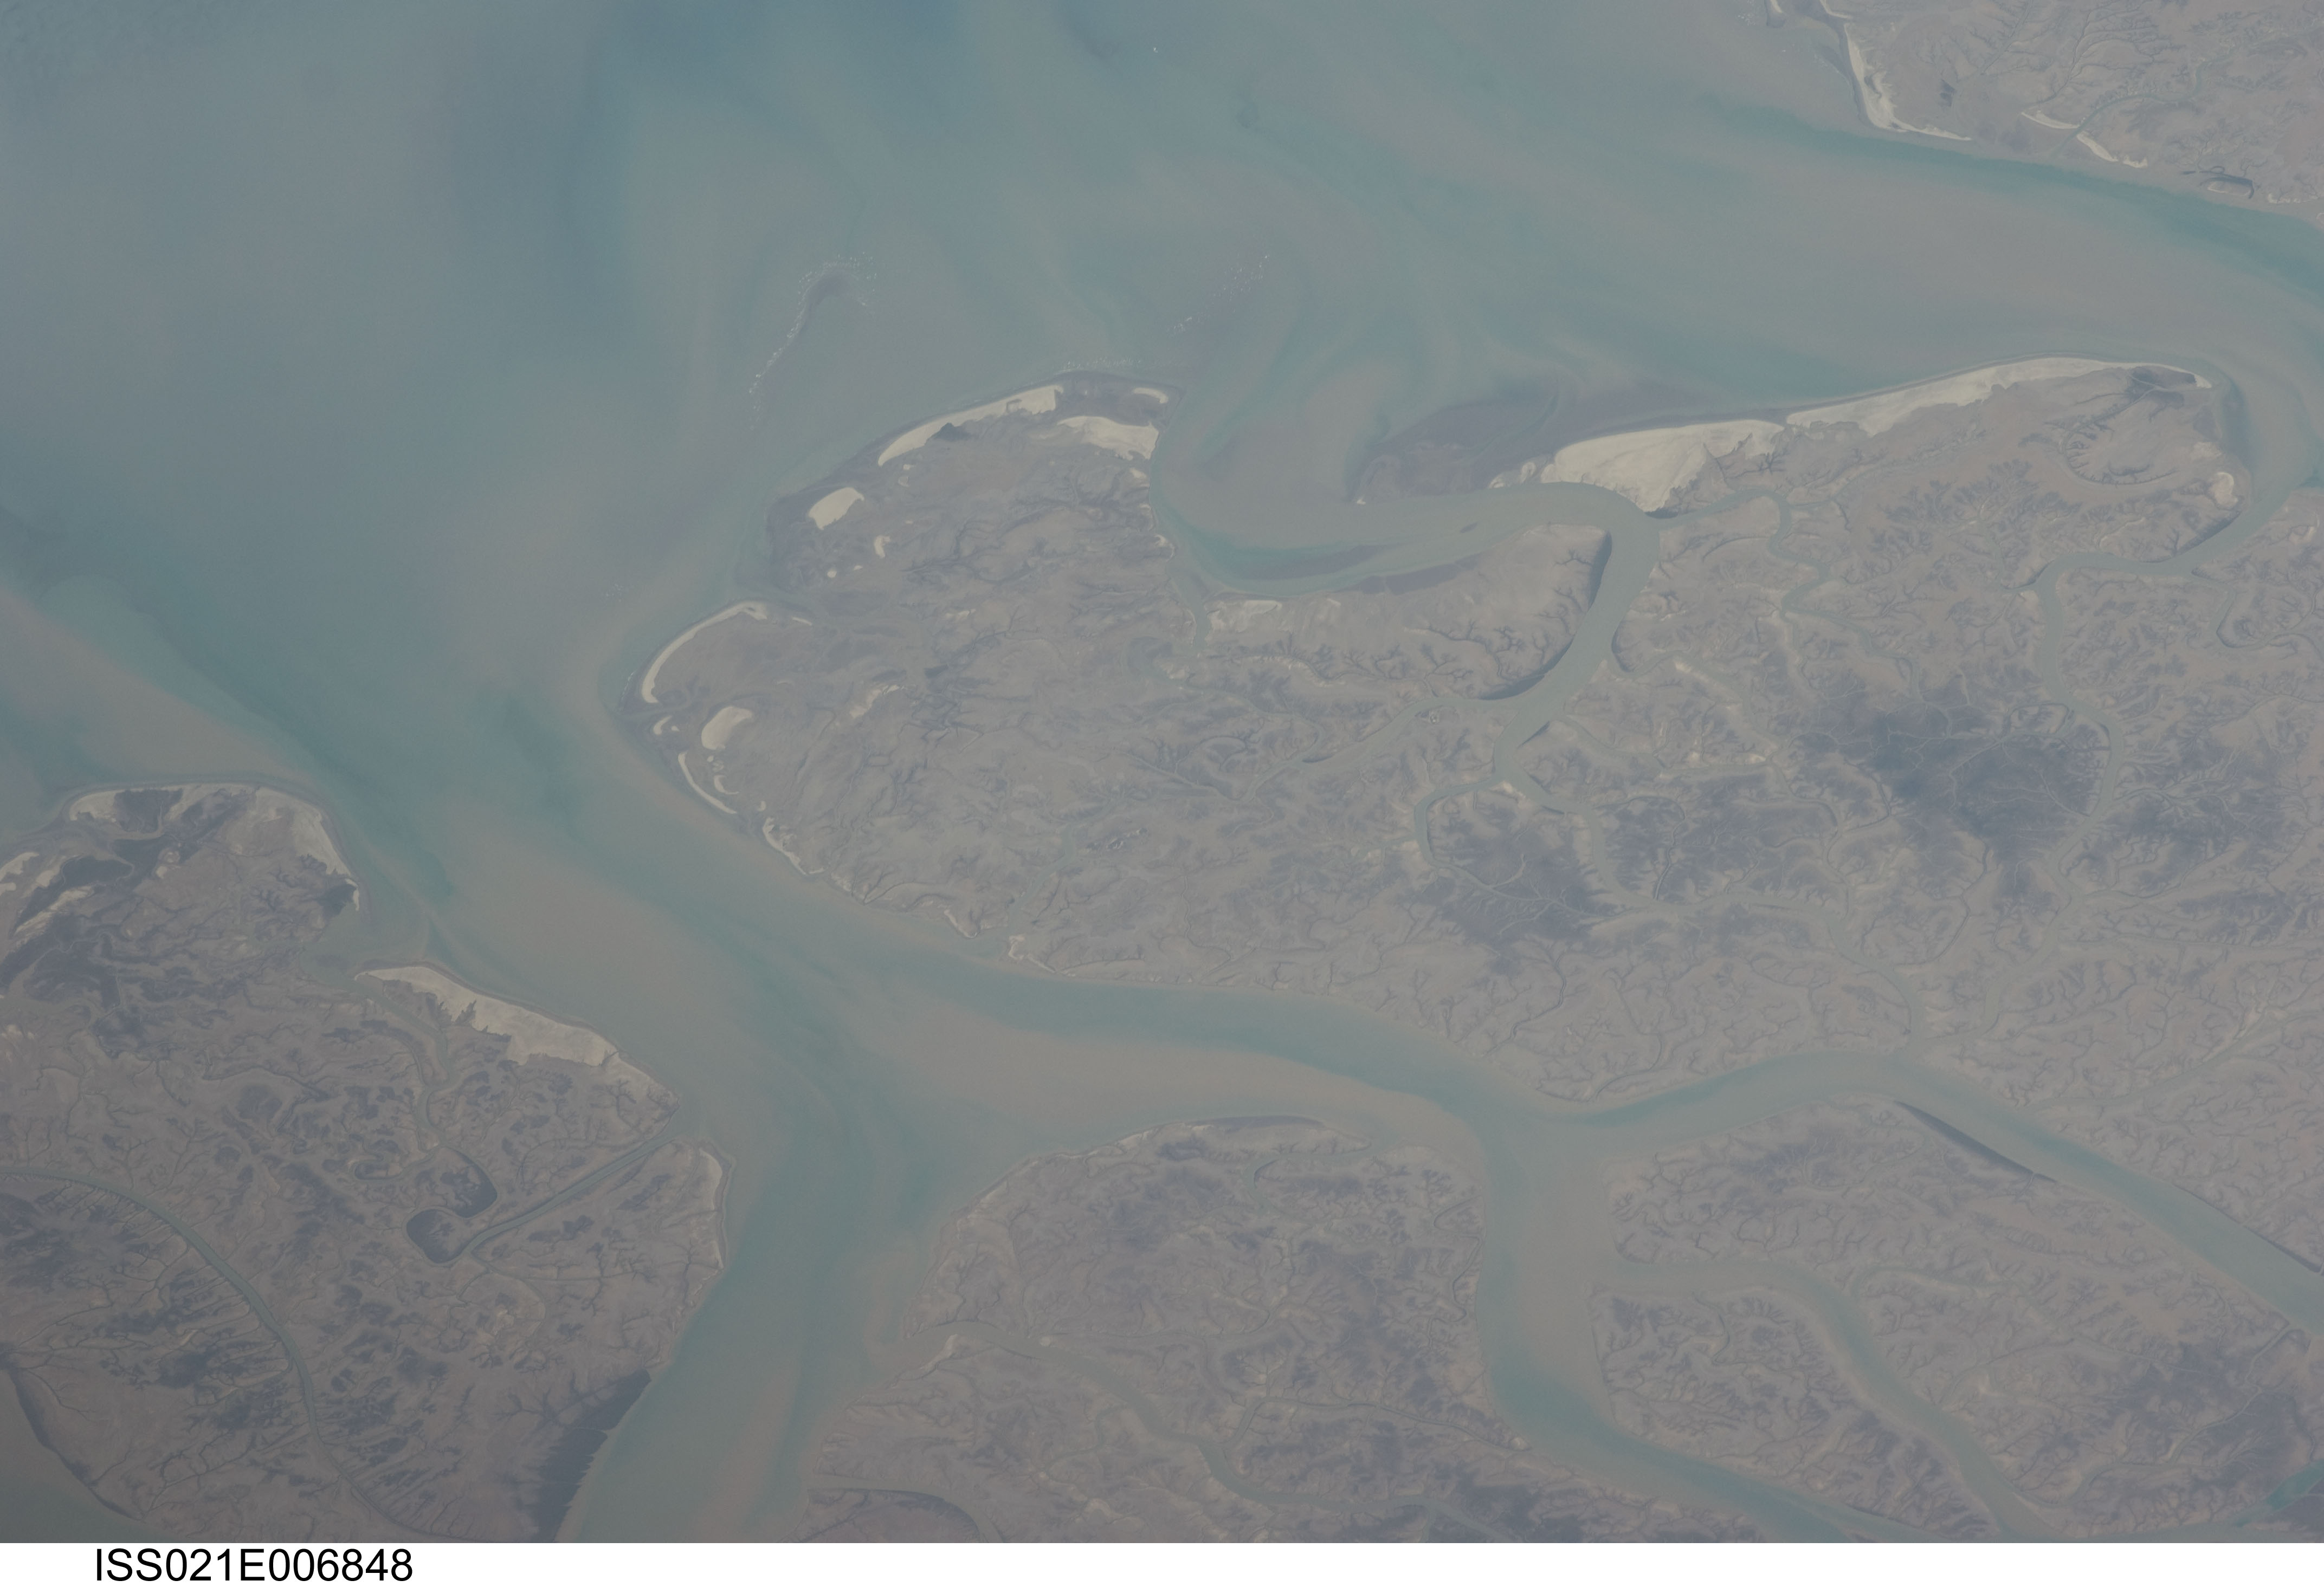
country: PAKISTAN
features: THATTA PAKISTAN,PACHAR CREEK,JATI ISLAND,KAJAR CREEK
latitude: 23.8
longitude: 68.0
